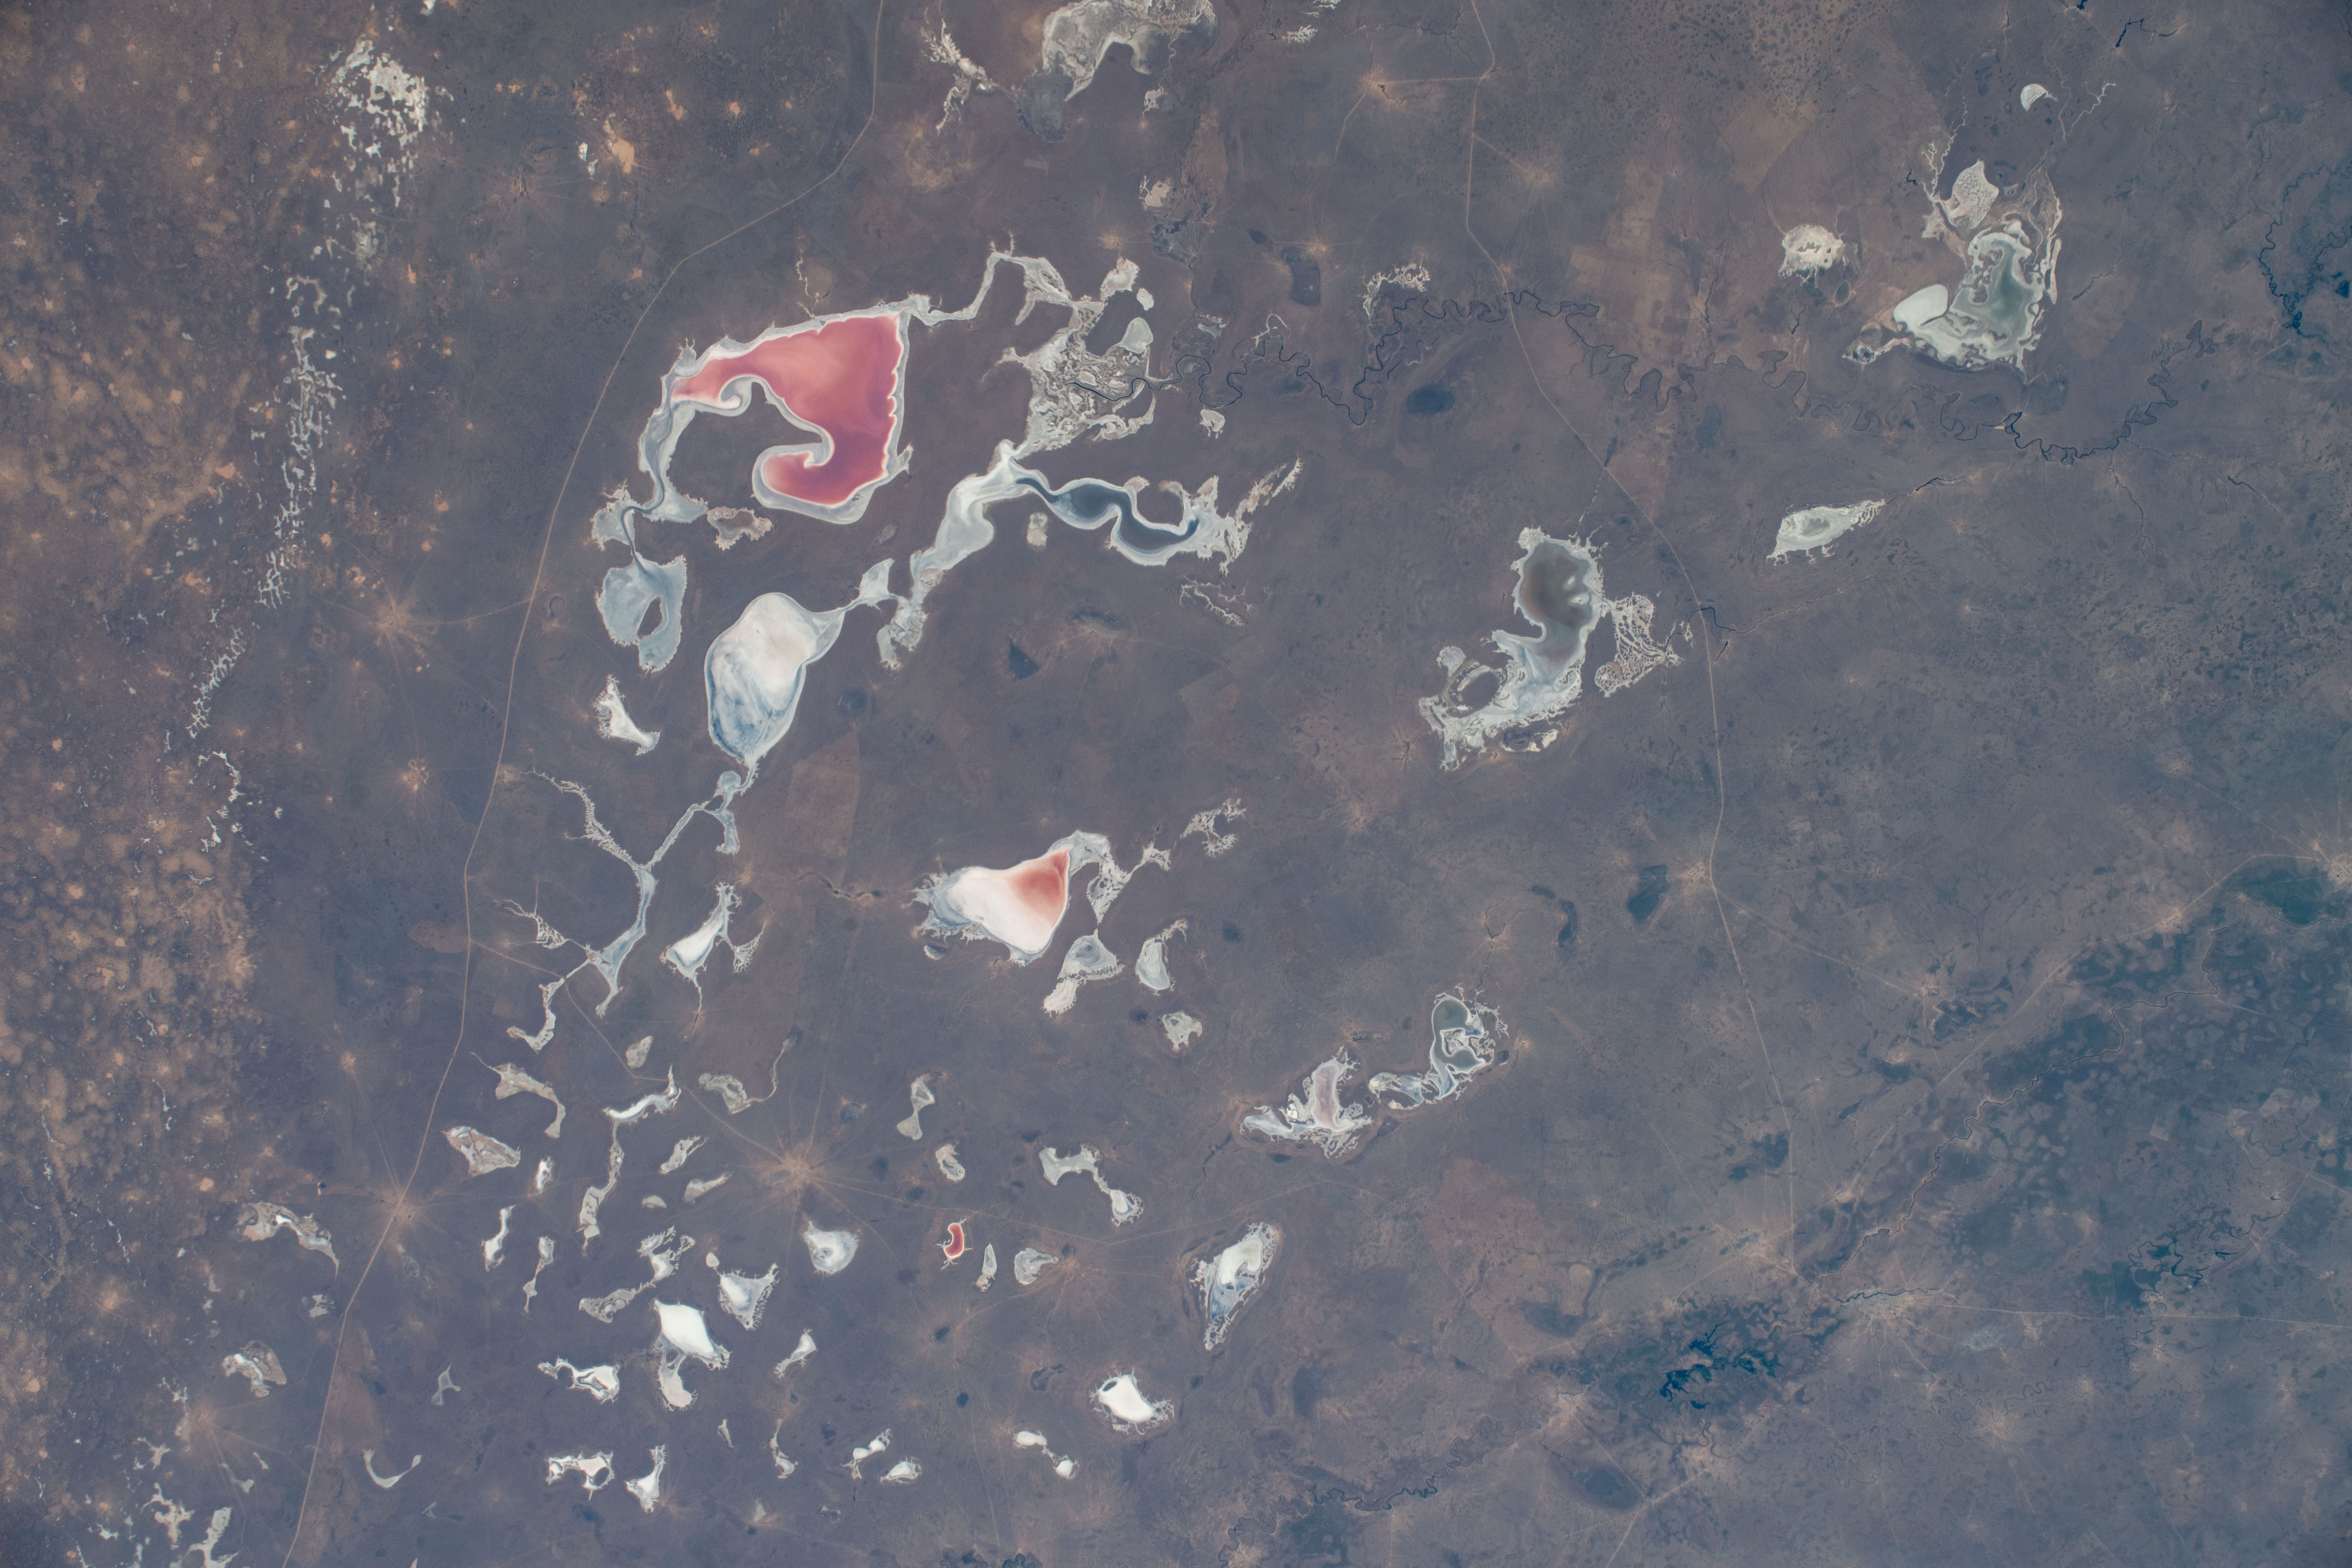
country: KAZAKHSTAN
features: SARALZHIN, KAZTALOVKA, BURLI
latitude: 49.3
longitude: 48.5
